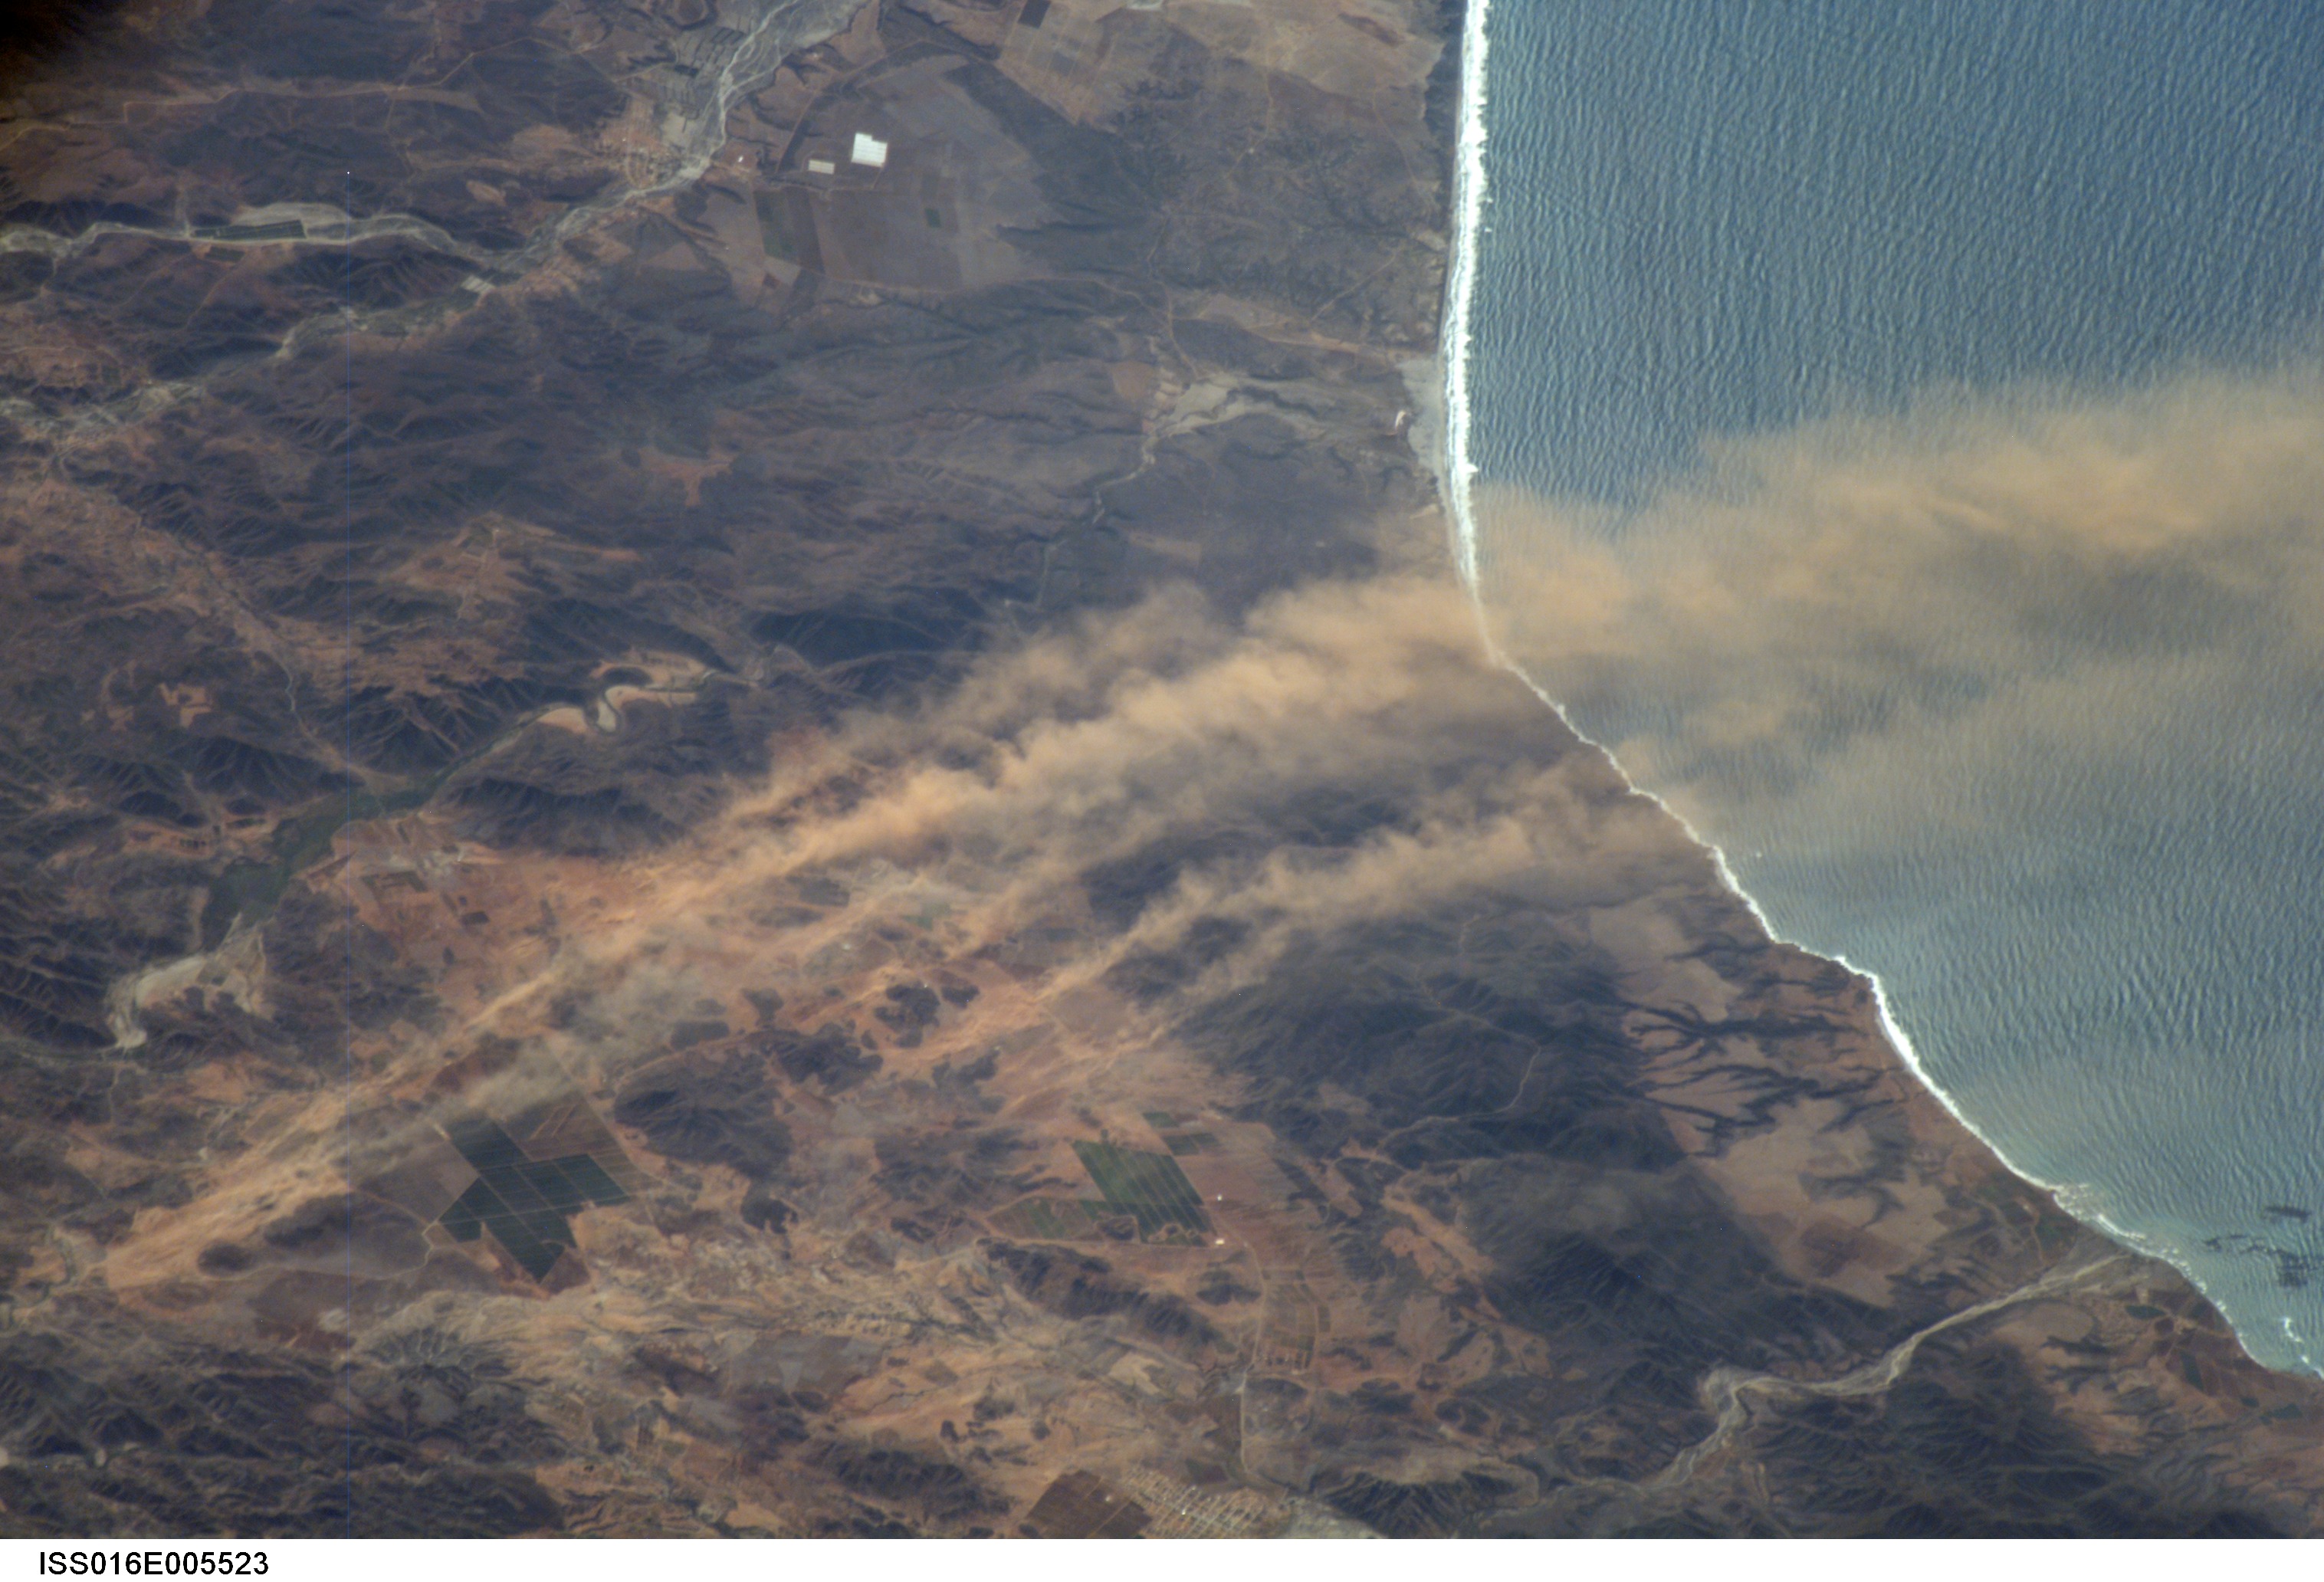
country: MEXICO
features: DUST PLUMES N. OF C. COLNETT
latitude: 31.2
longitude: -116.2
